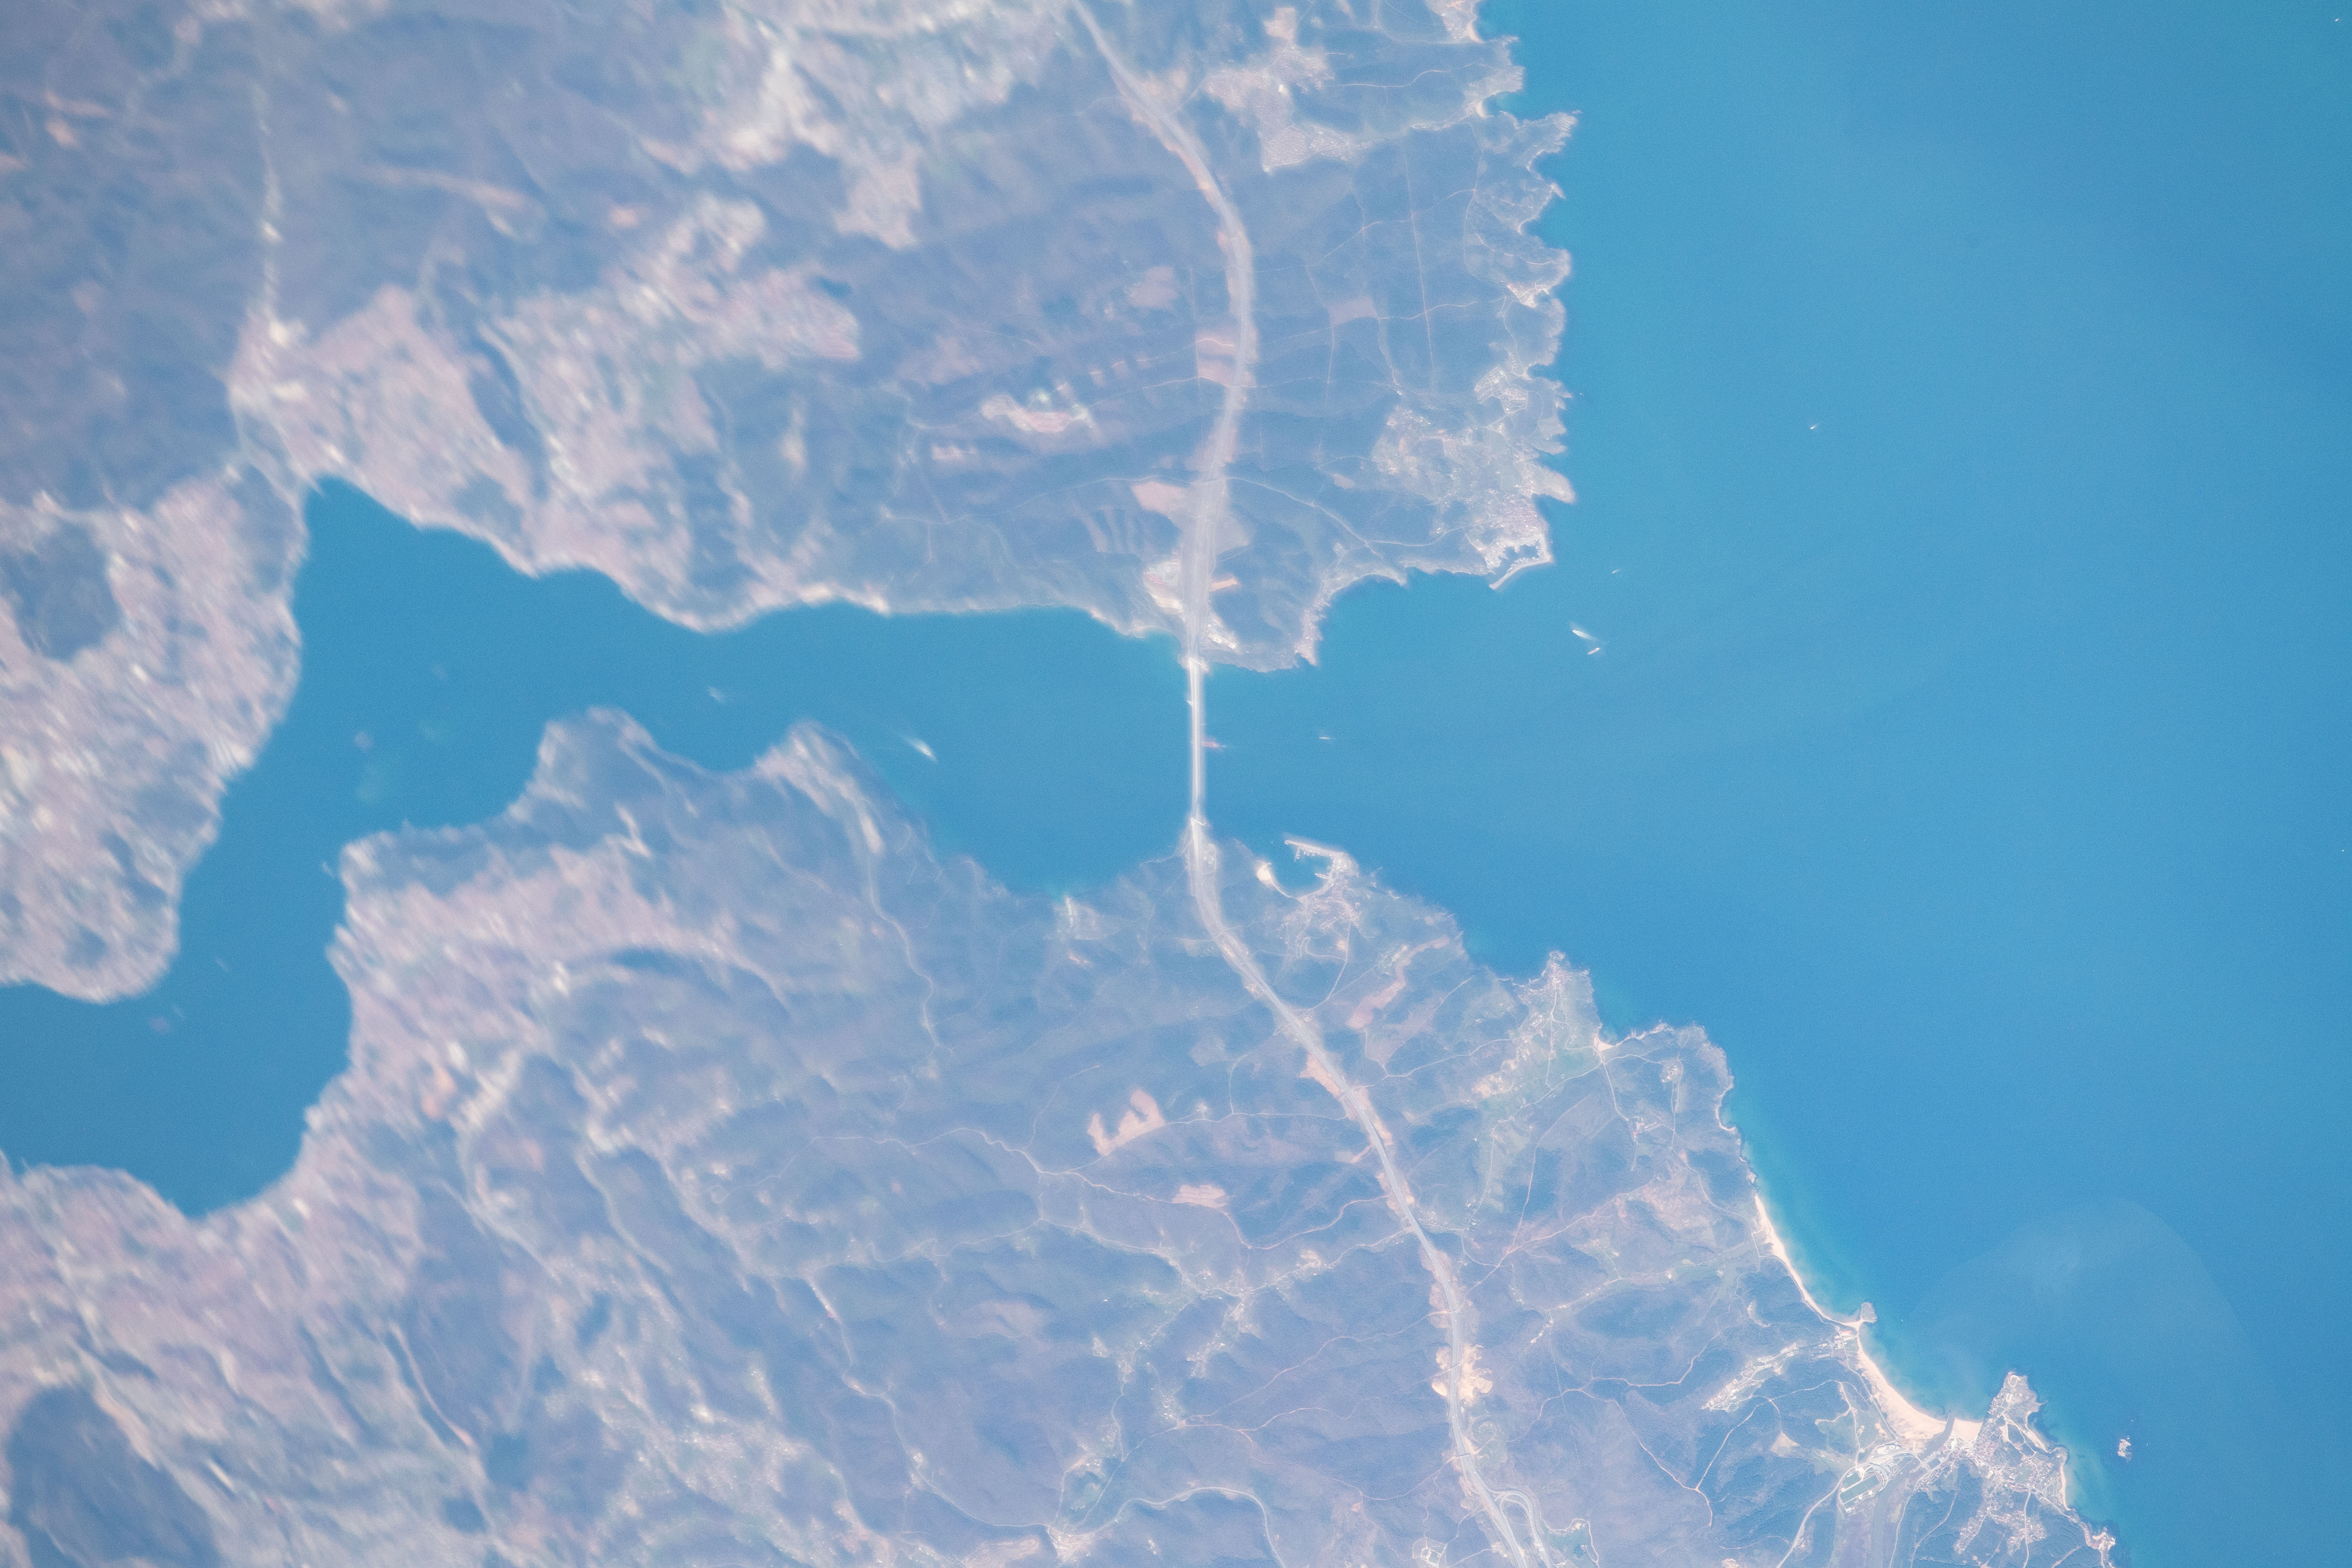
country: TURKEY
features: BOSFORO STRAIT, BLACK SEA
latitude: 41.2
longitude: 29.1
